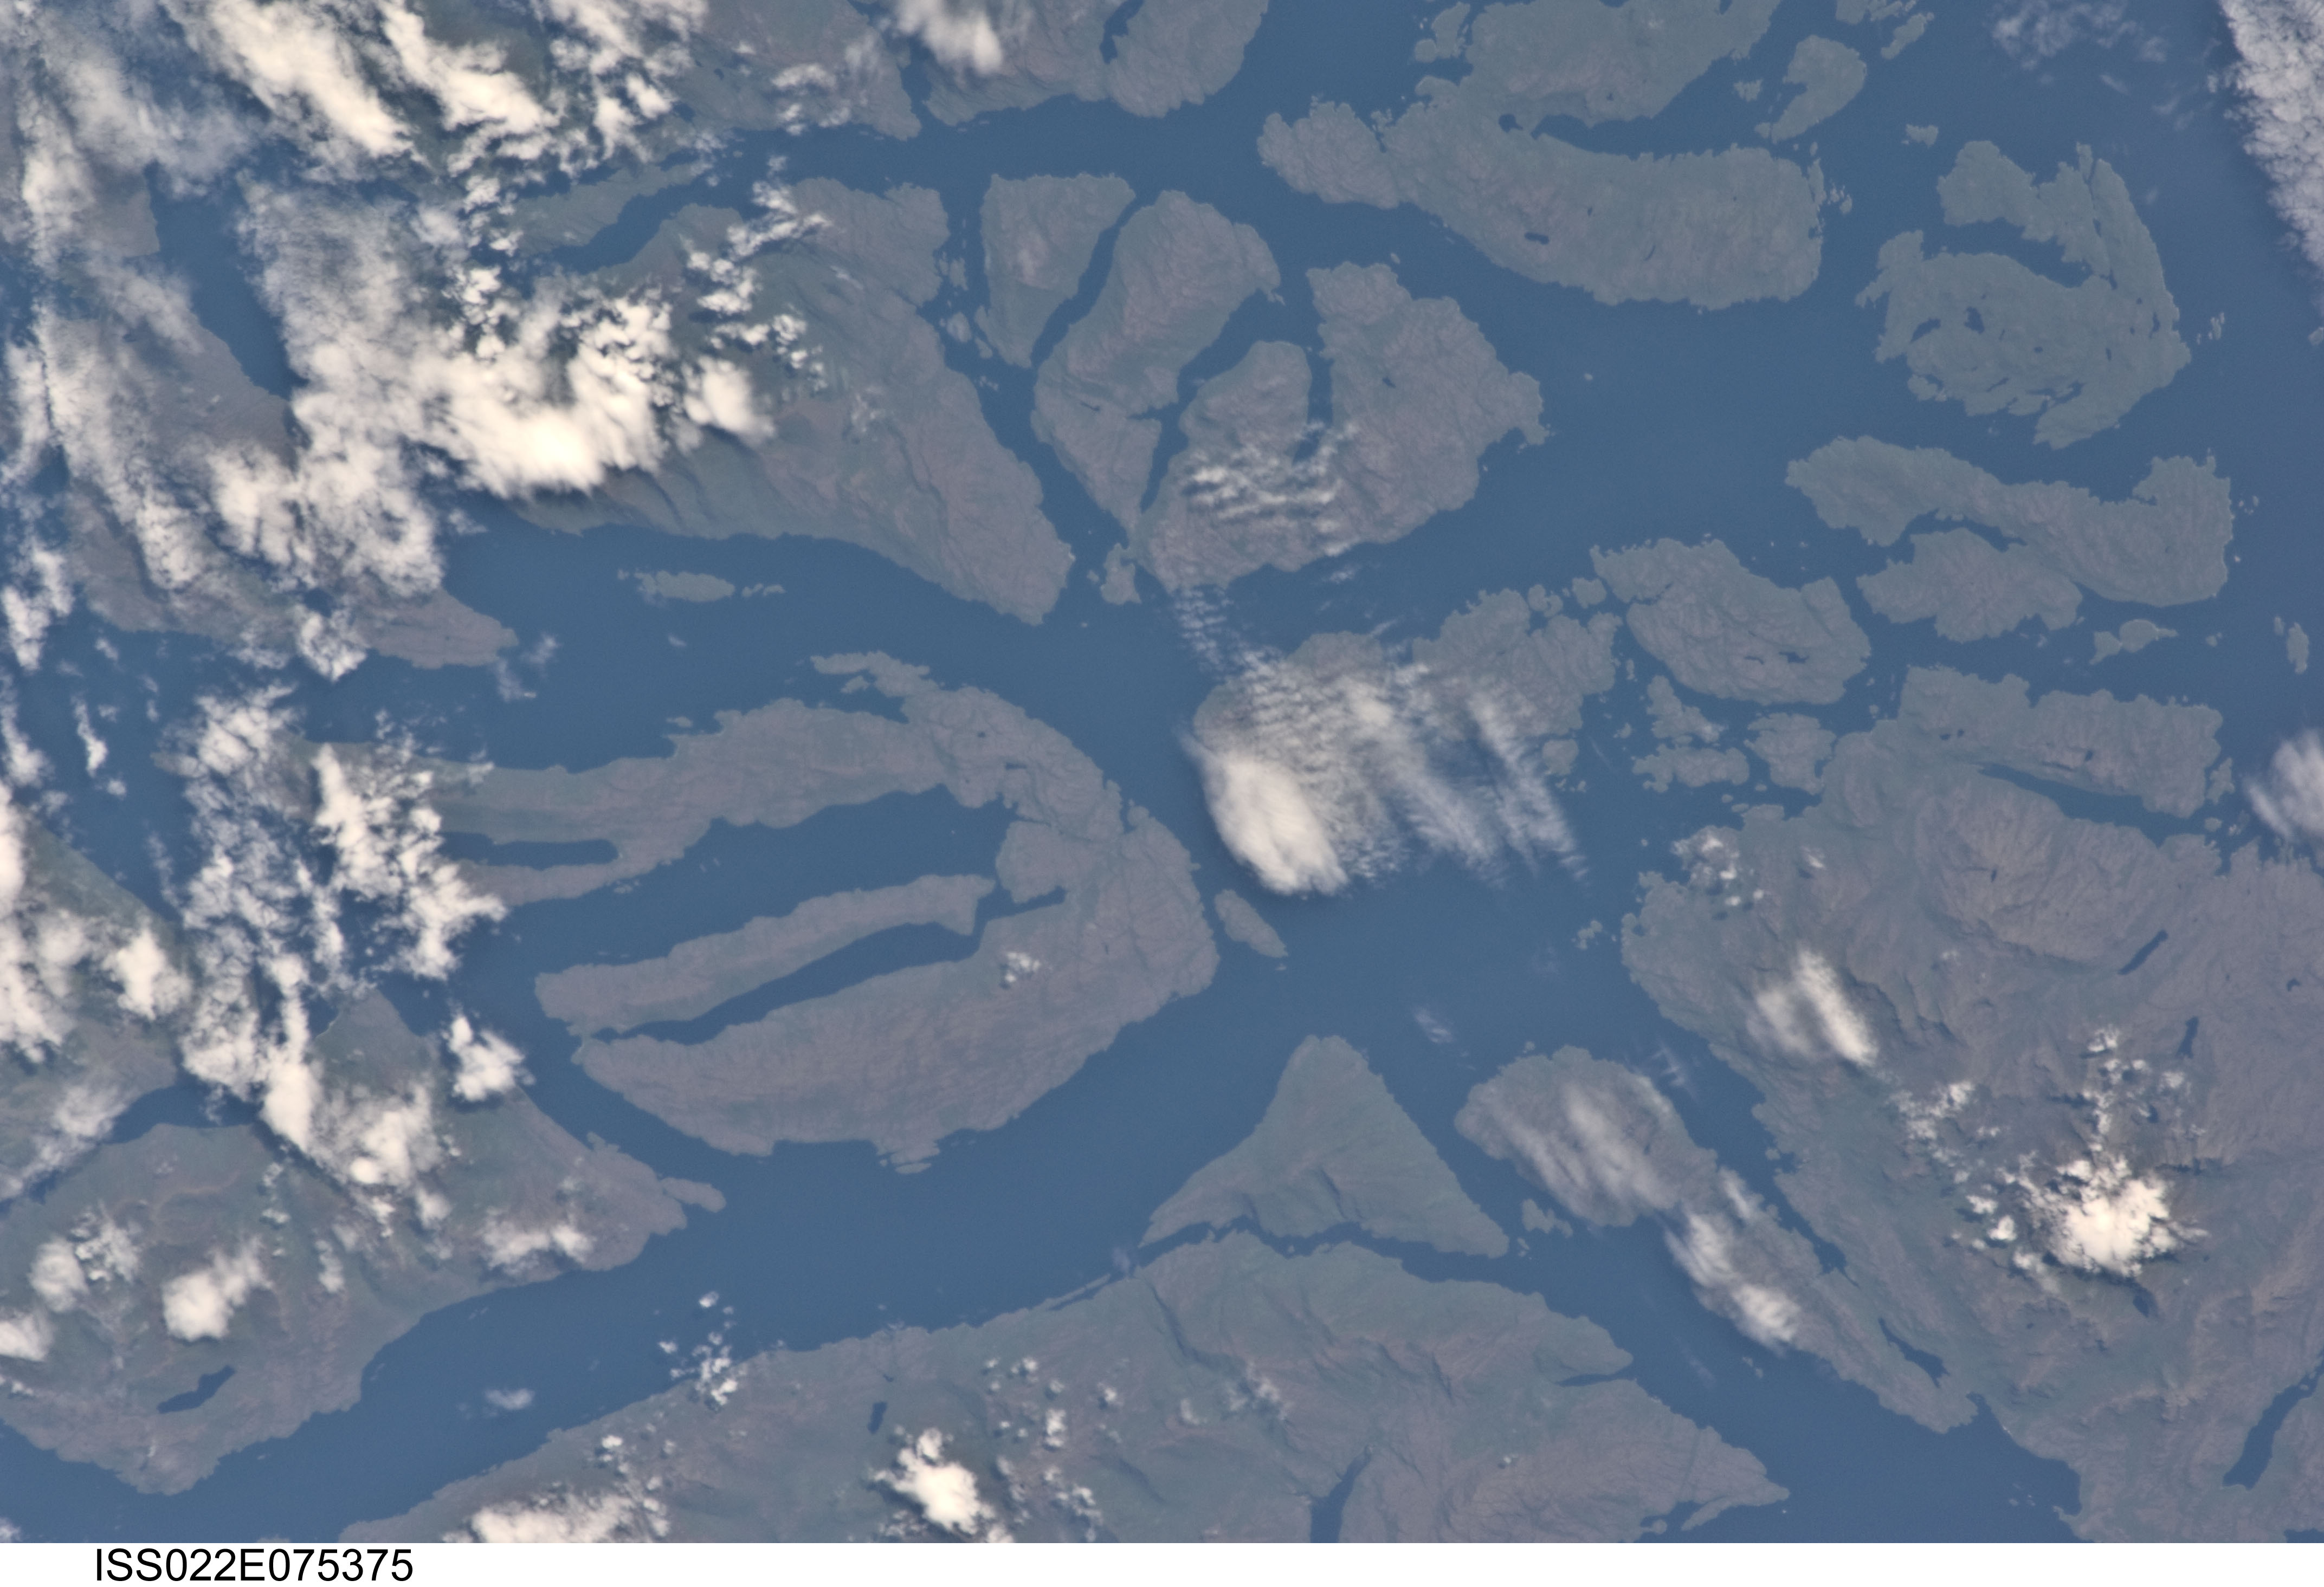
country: CHILE
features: TAHUENAHUEC I., BAEZA CHAN., KING CHAN., DEL LOS CHONOS ARCH., FOR.
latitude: -44.5
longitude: -73.9
